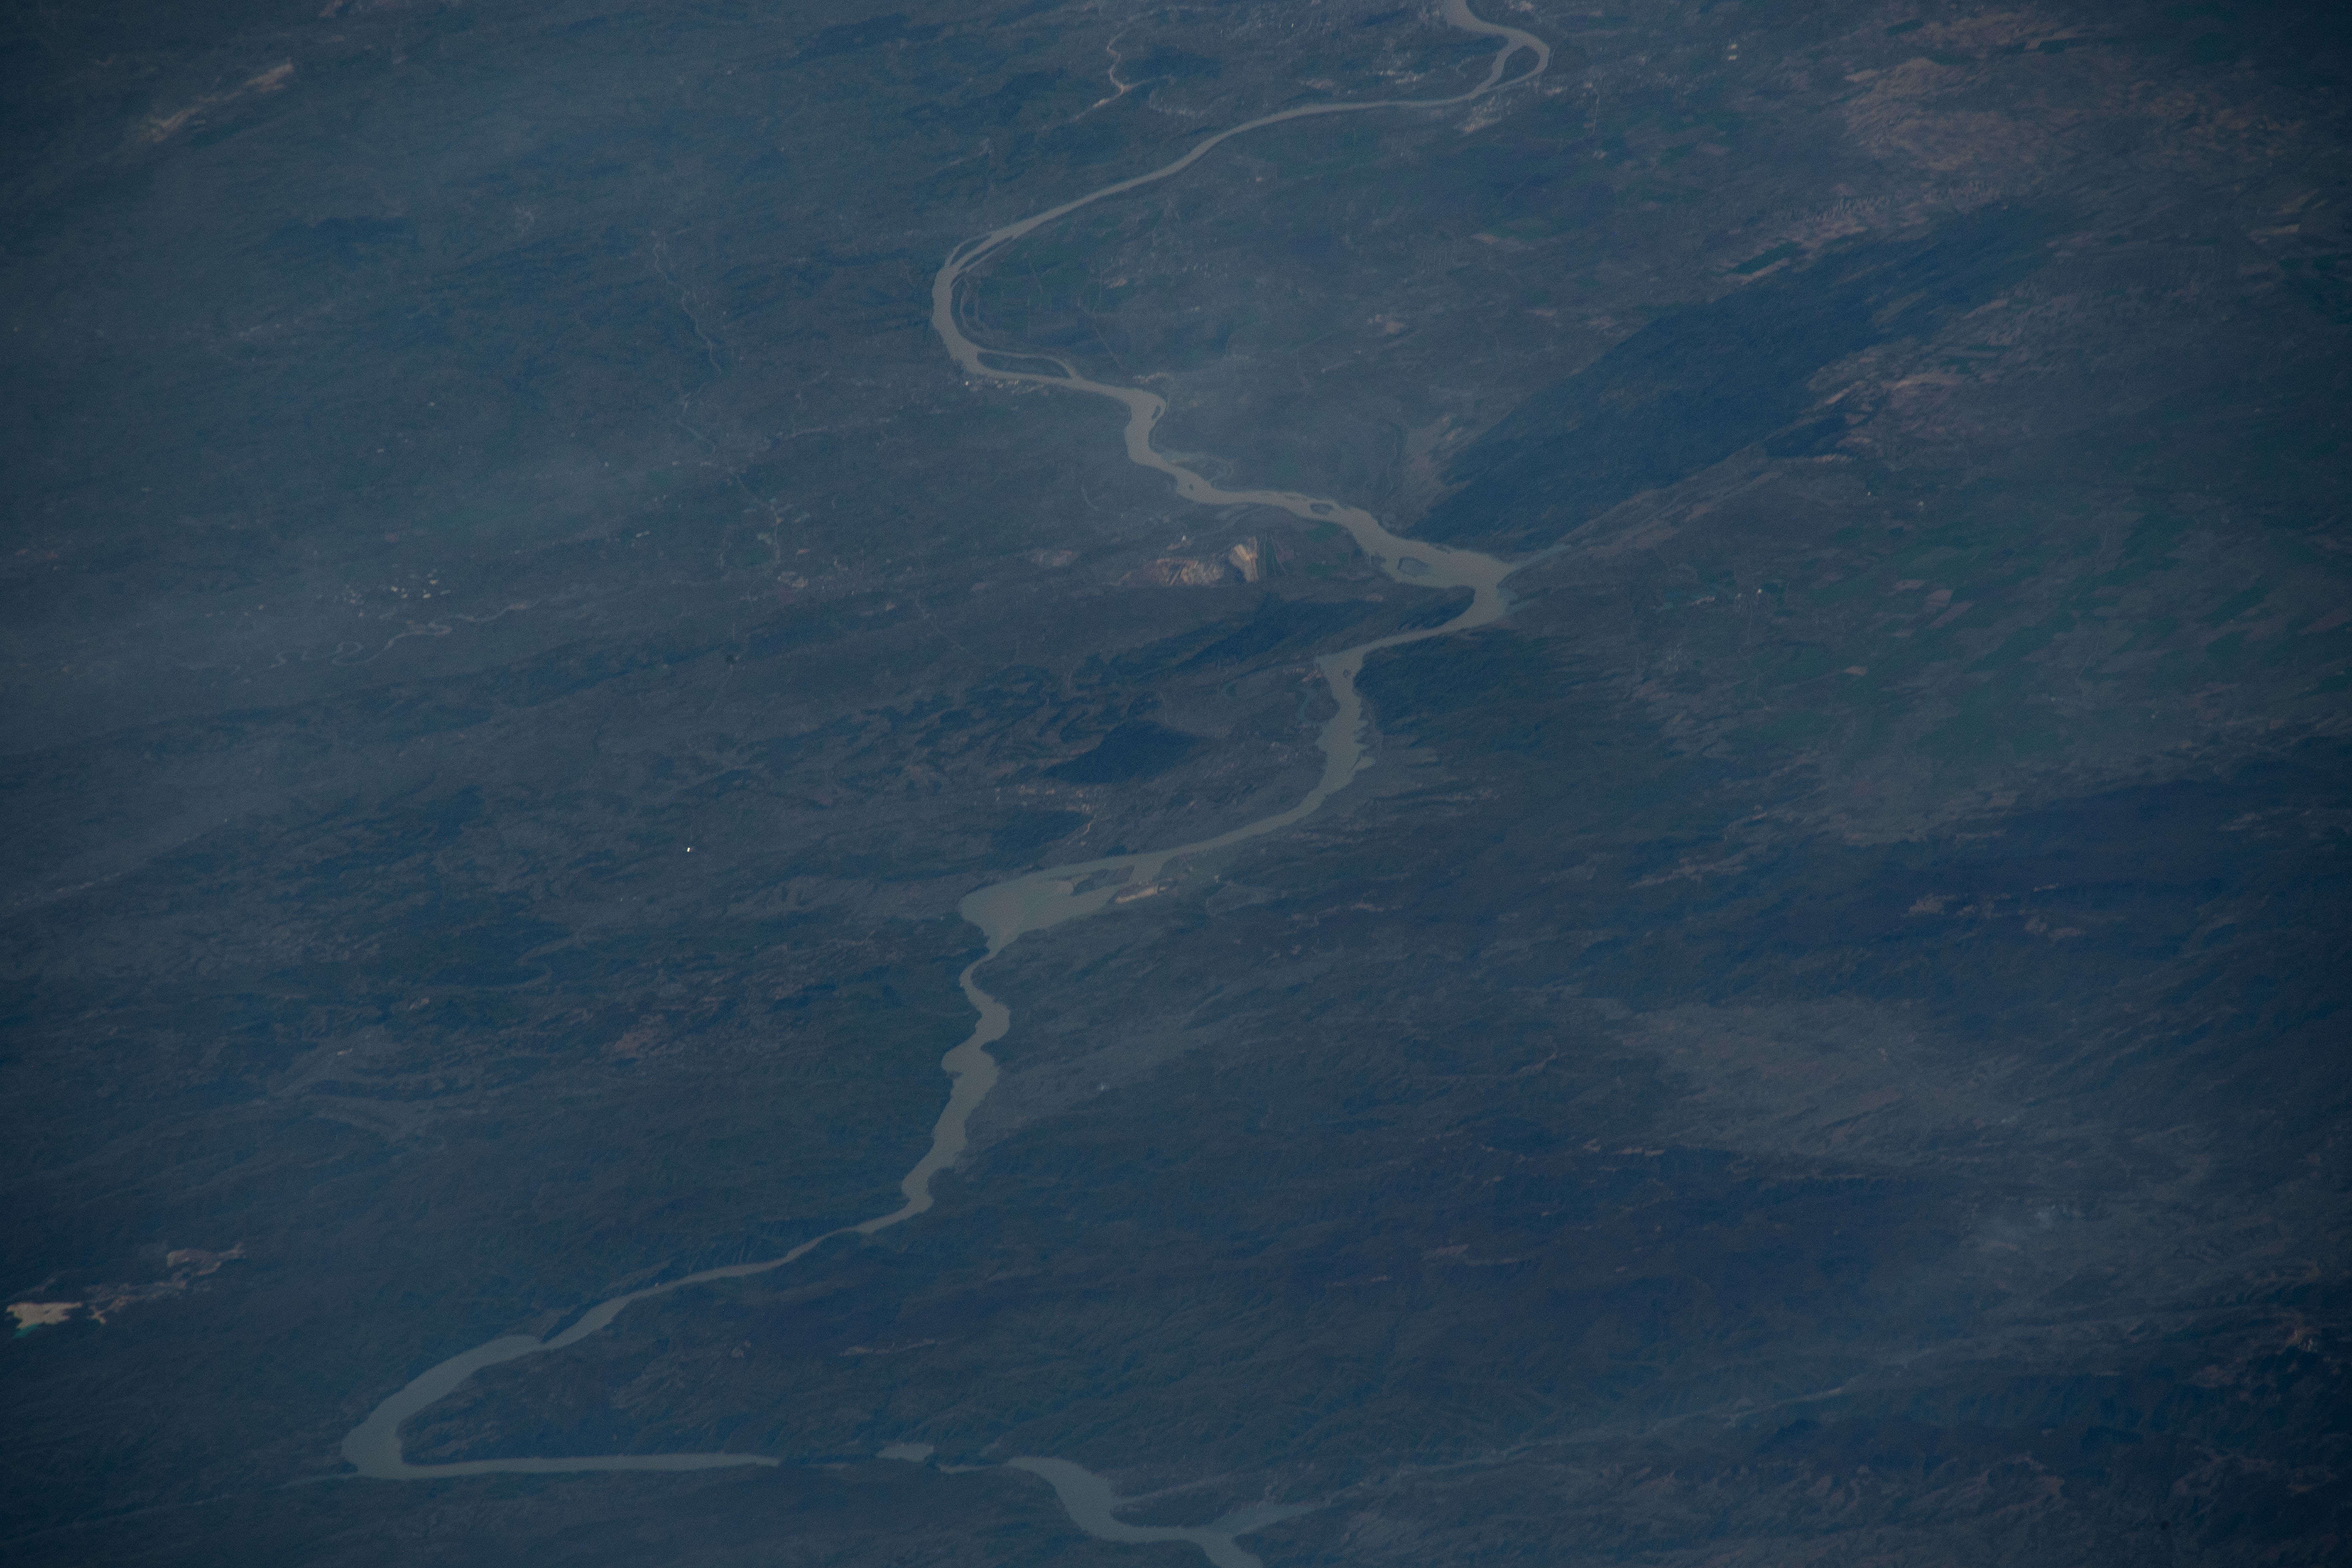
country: SERBIA
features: DANUBE RIVER,CITY OF BELGRADE (TOP OF IMAGE),BORDERS: SERBIA,VALJA FUNDALA LAKE,KOSTOLAC COAL MINE,ROMANIA; DANUBE RIVER,ROMANIA,DELIBLATO SANDS,SERBIA
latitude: 44.7
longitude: 21.5
